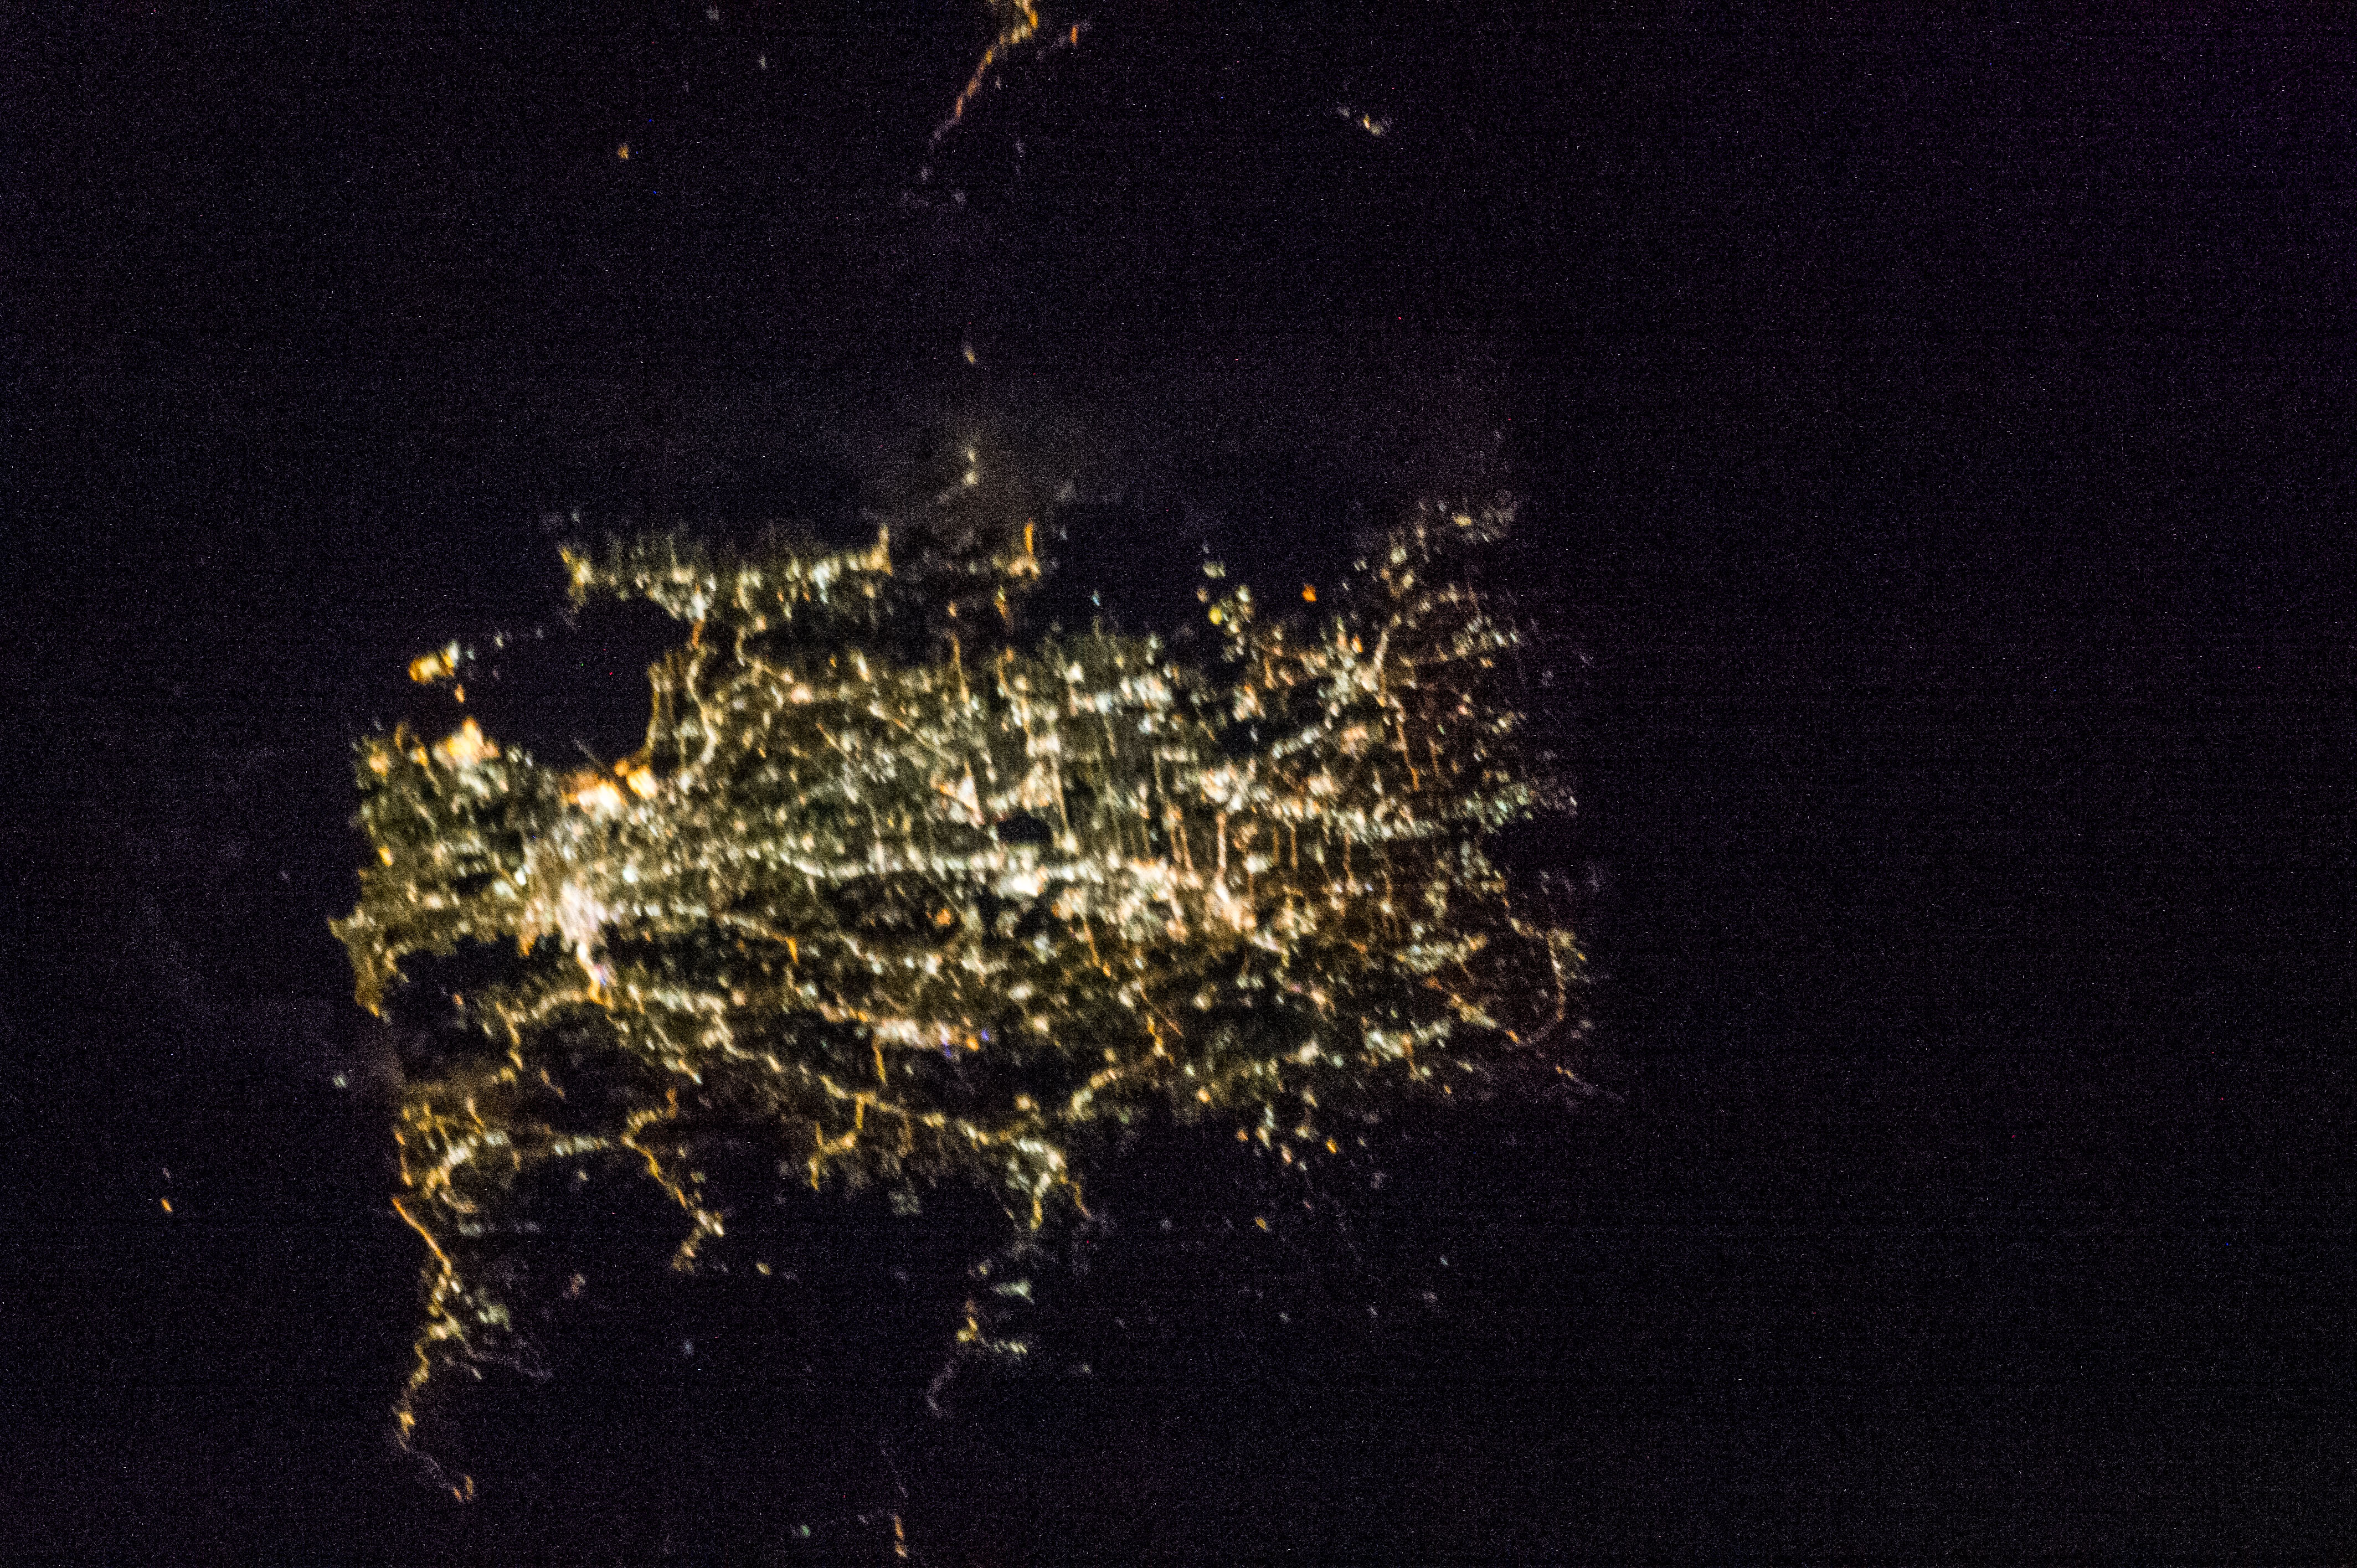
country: AUSTRALIA-NSW
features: SYDNEY AIRPORT (SYD),BOTANY BAY,SYDNEY
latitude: -33.9
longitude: 150.8
